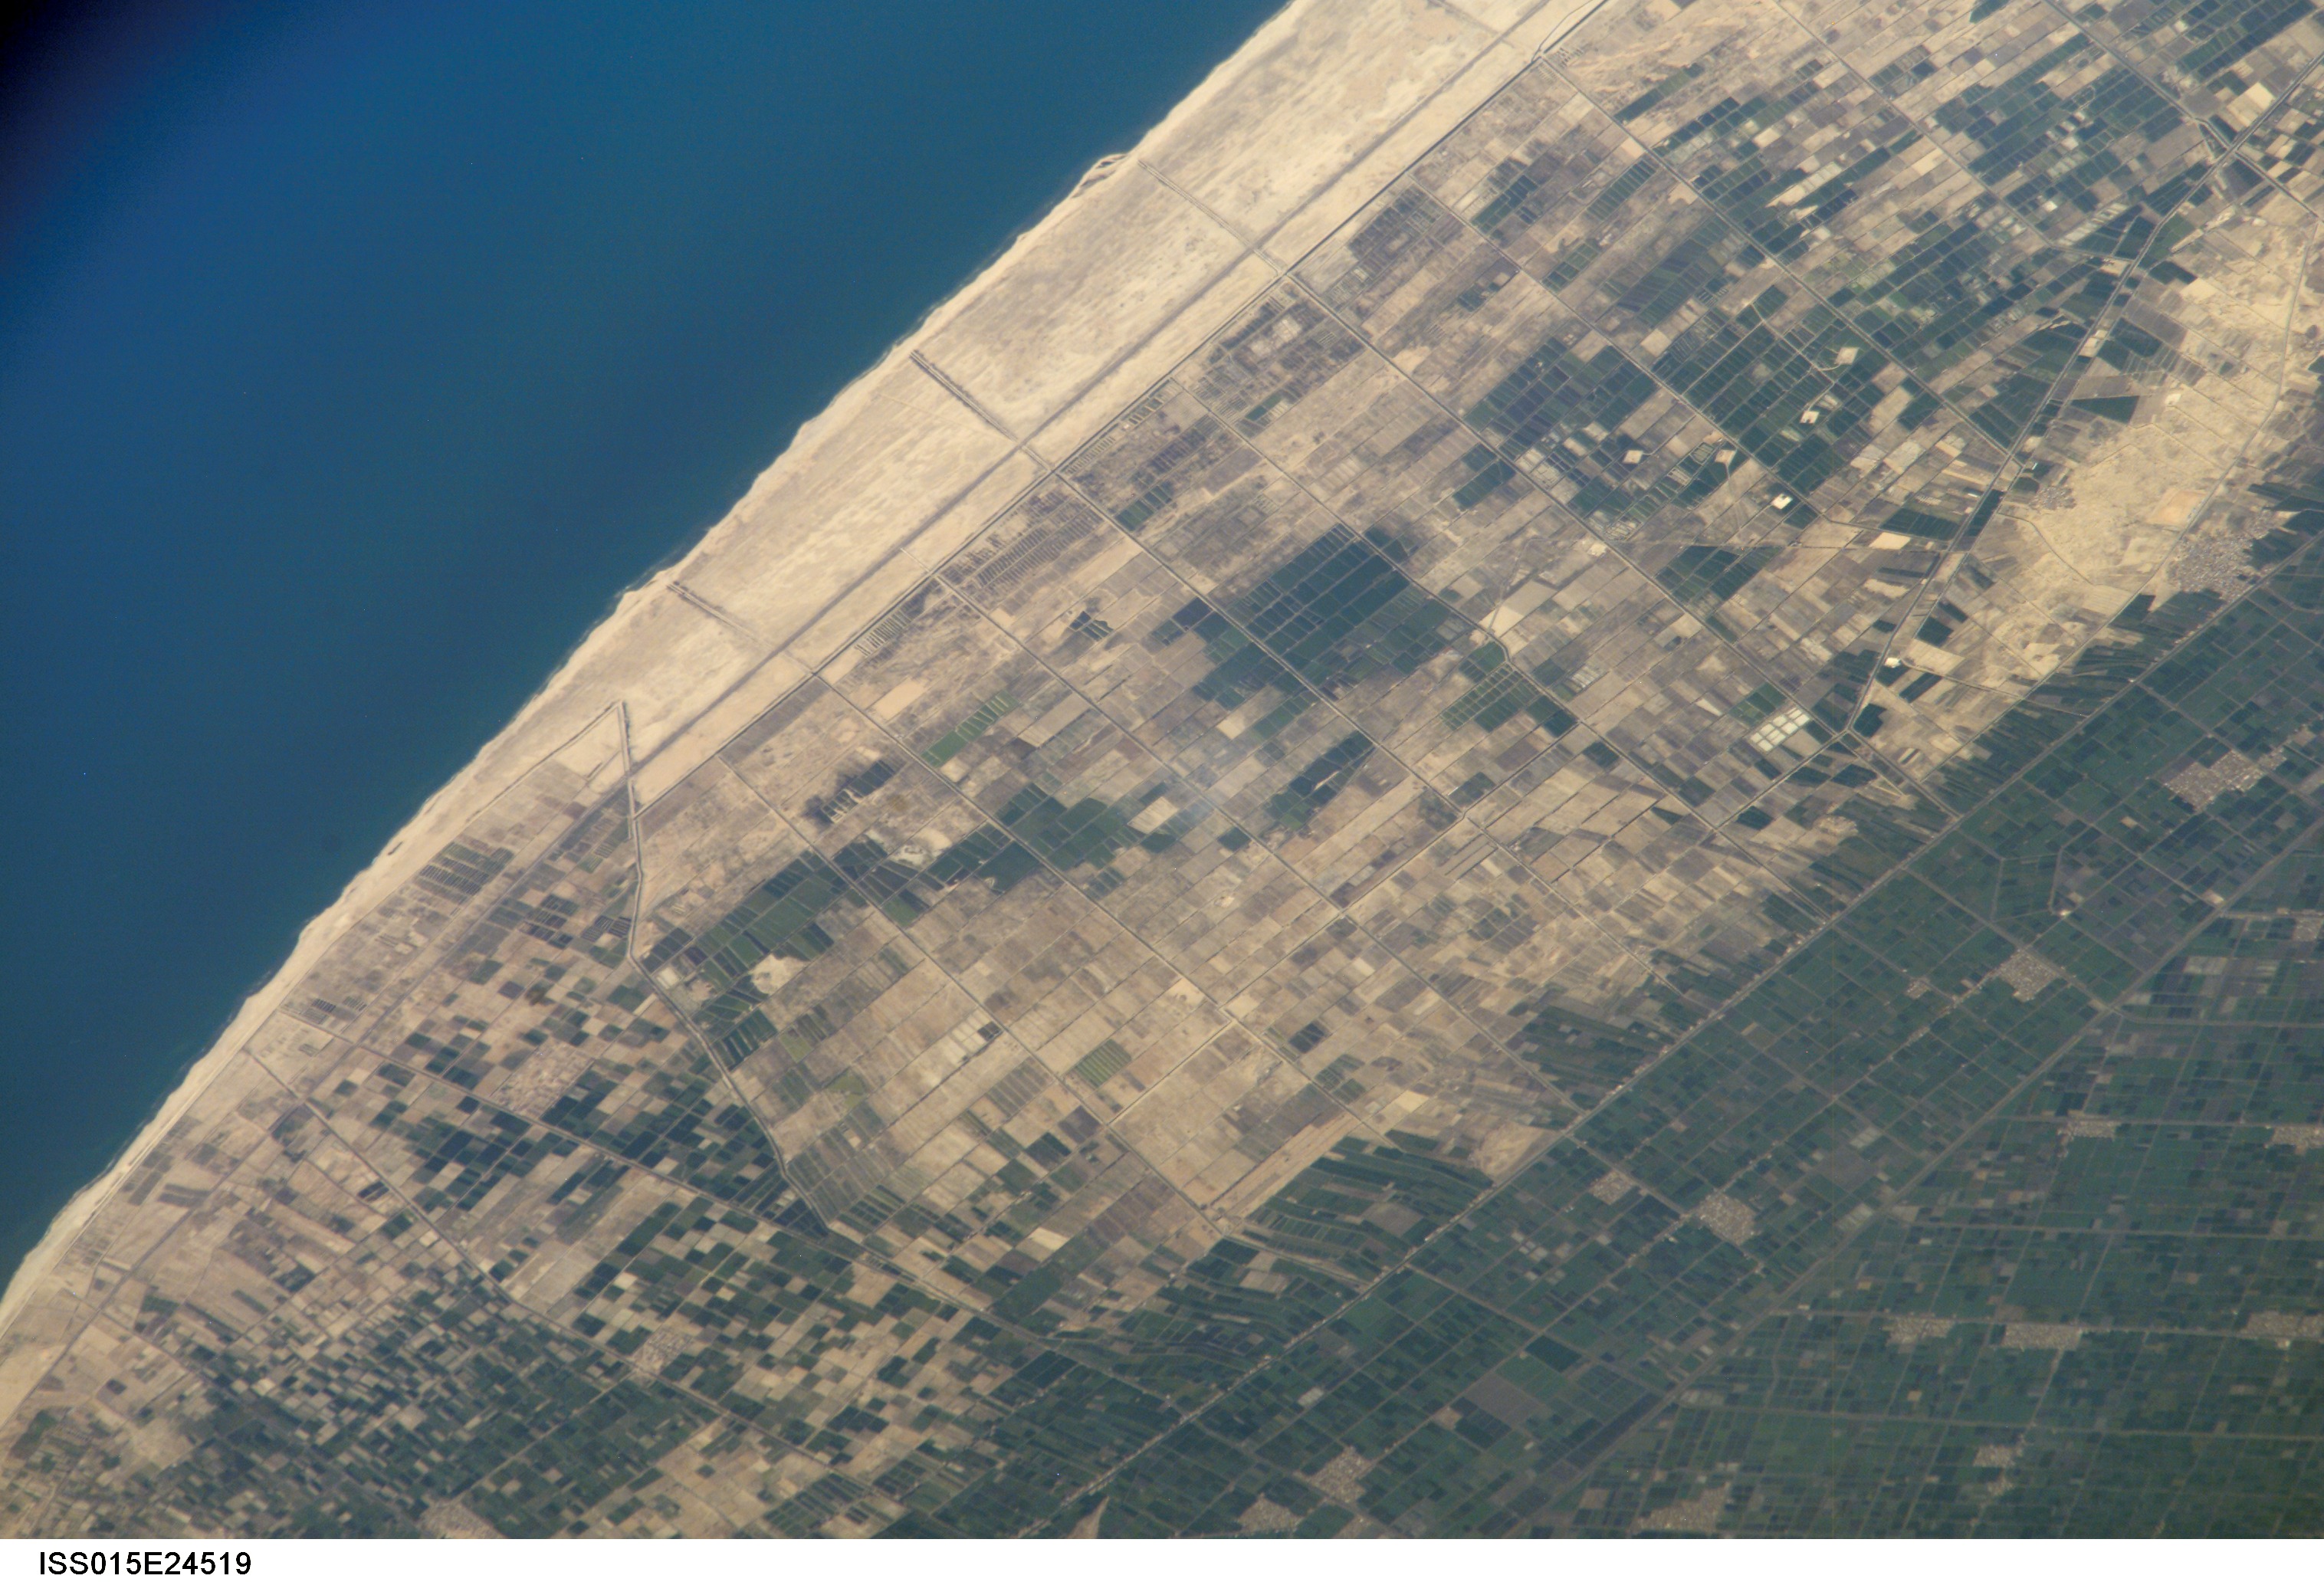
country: EGYPT
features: NILE R. DELTA, AGR., BEACH
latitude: 31.5
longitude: 31.3
